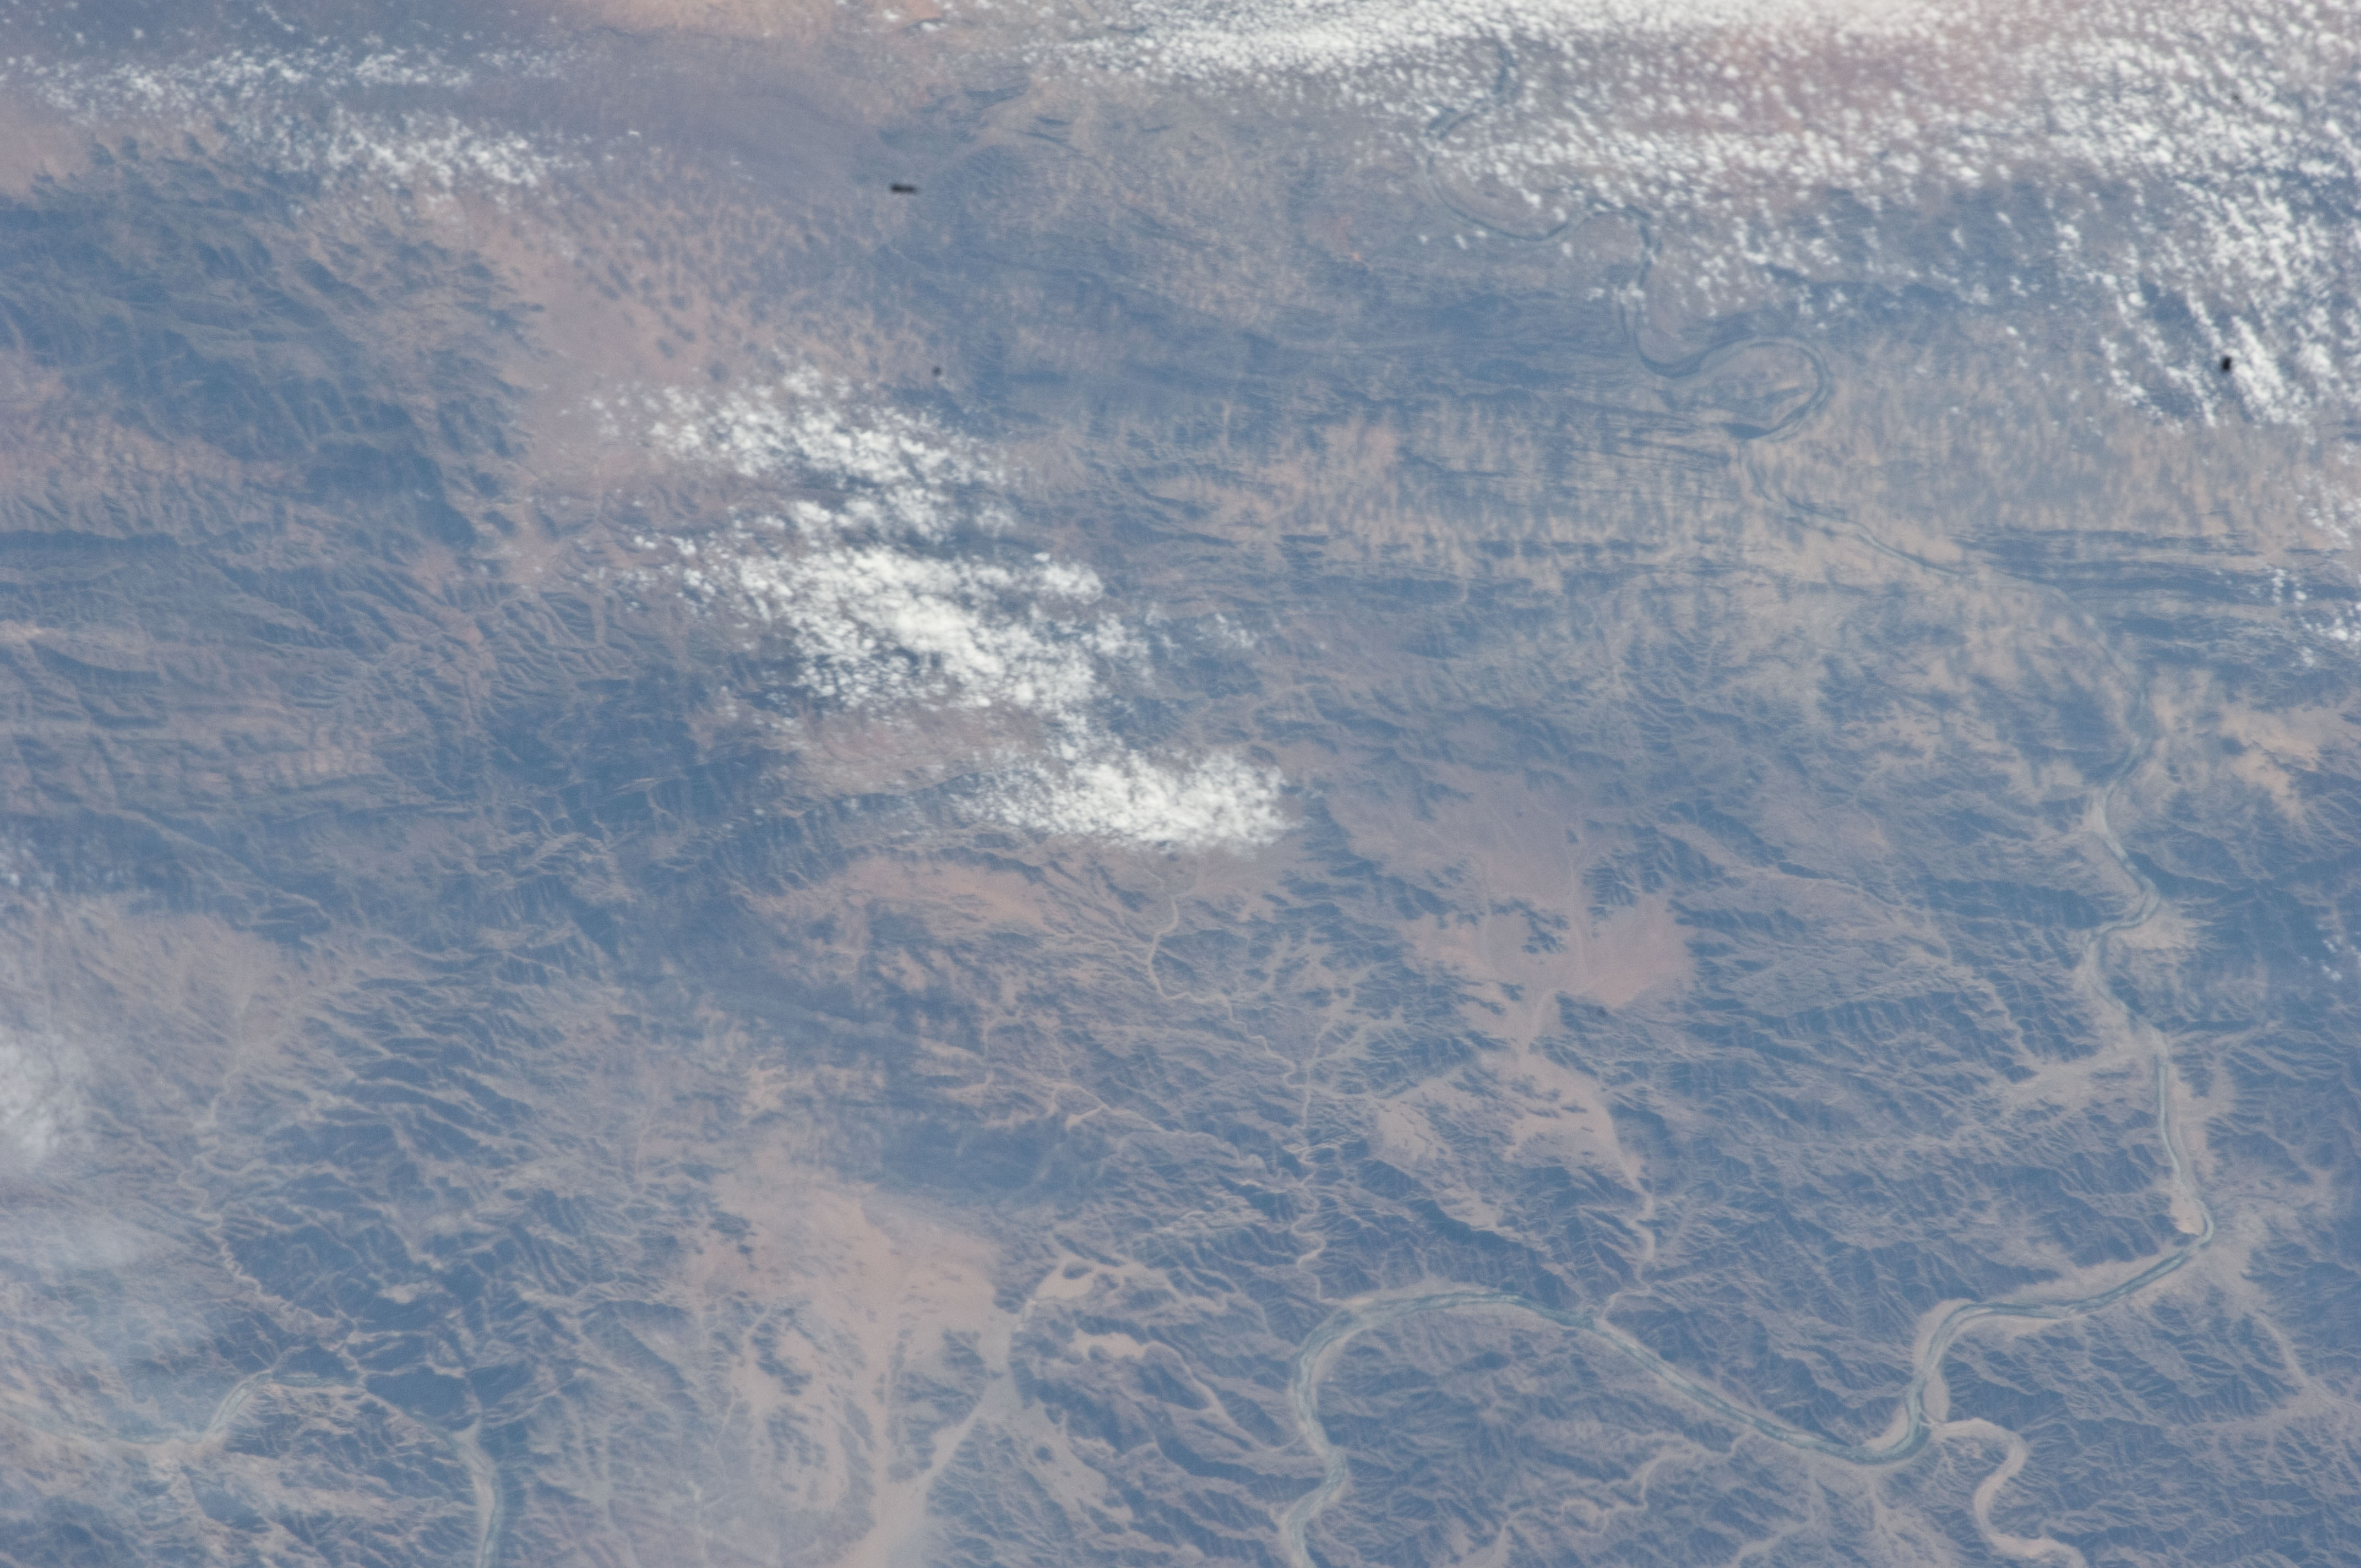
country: REPUBLIC SOUTH AFRICA
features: ORANGE RIVER, HAZE, LINEAR RIDGES
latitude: -28.7
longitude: 17.1
